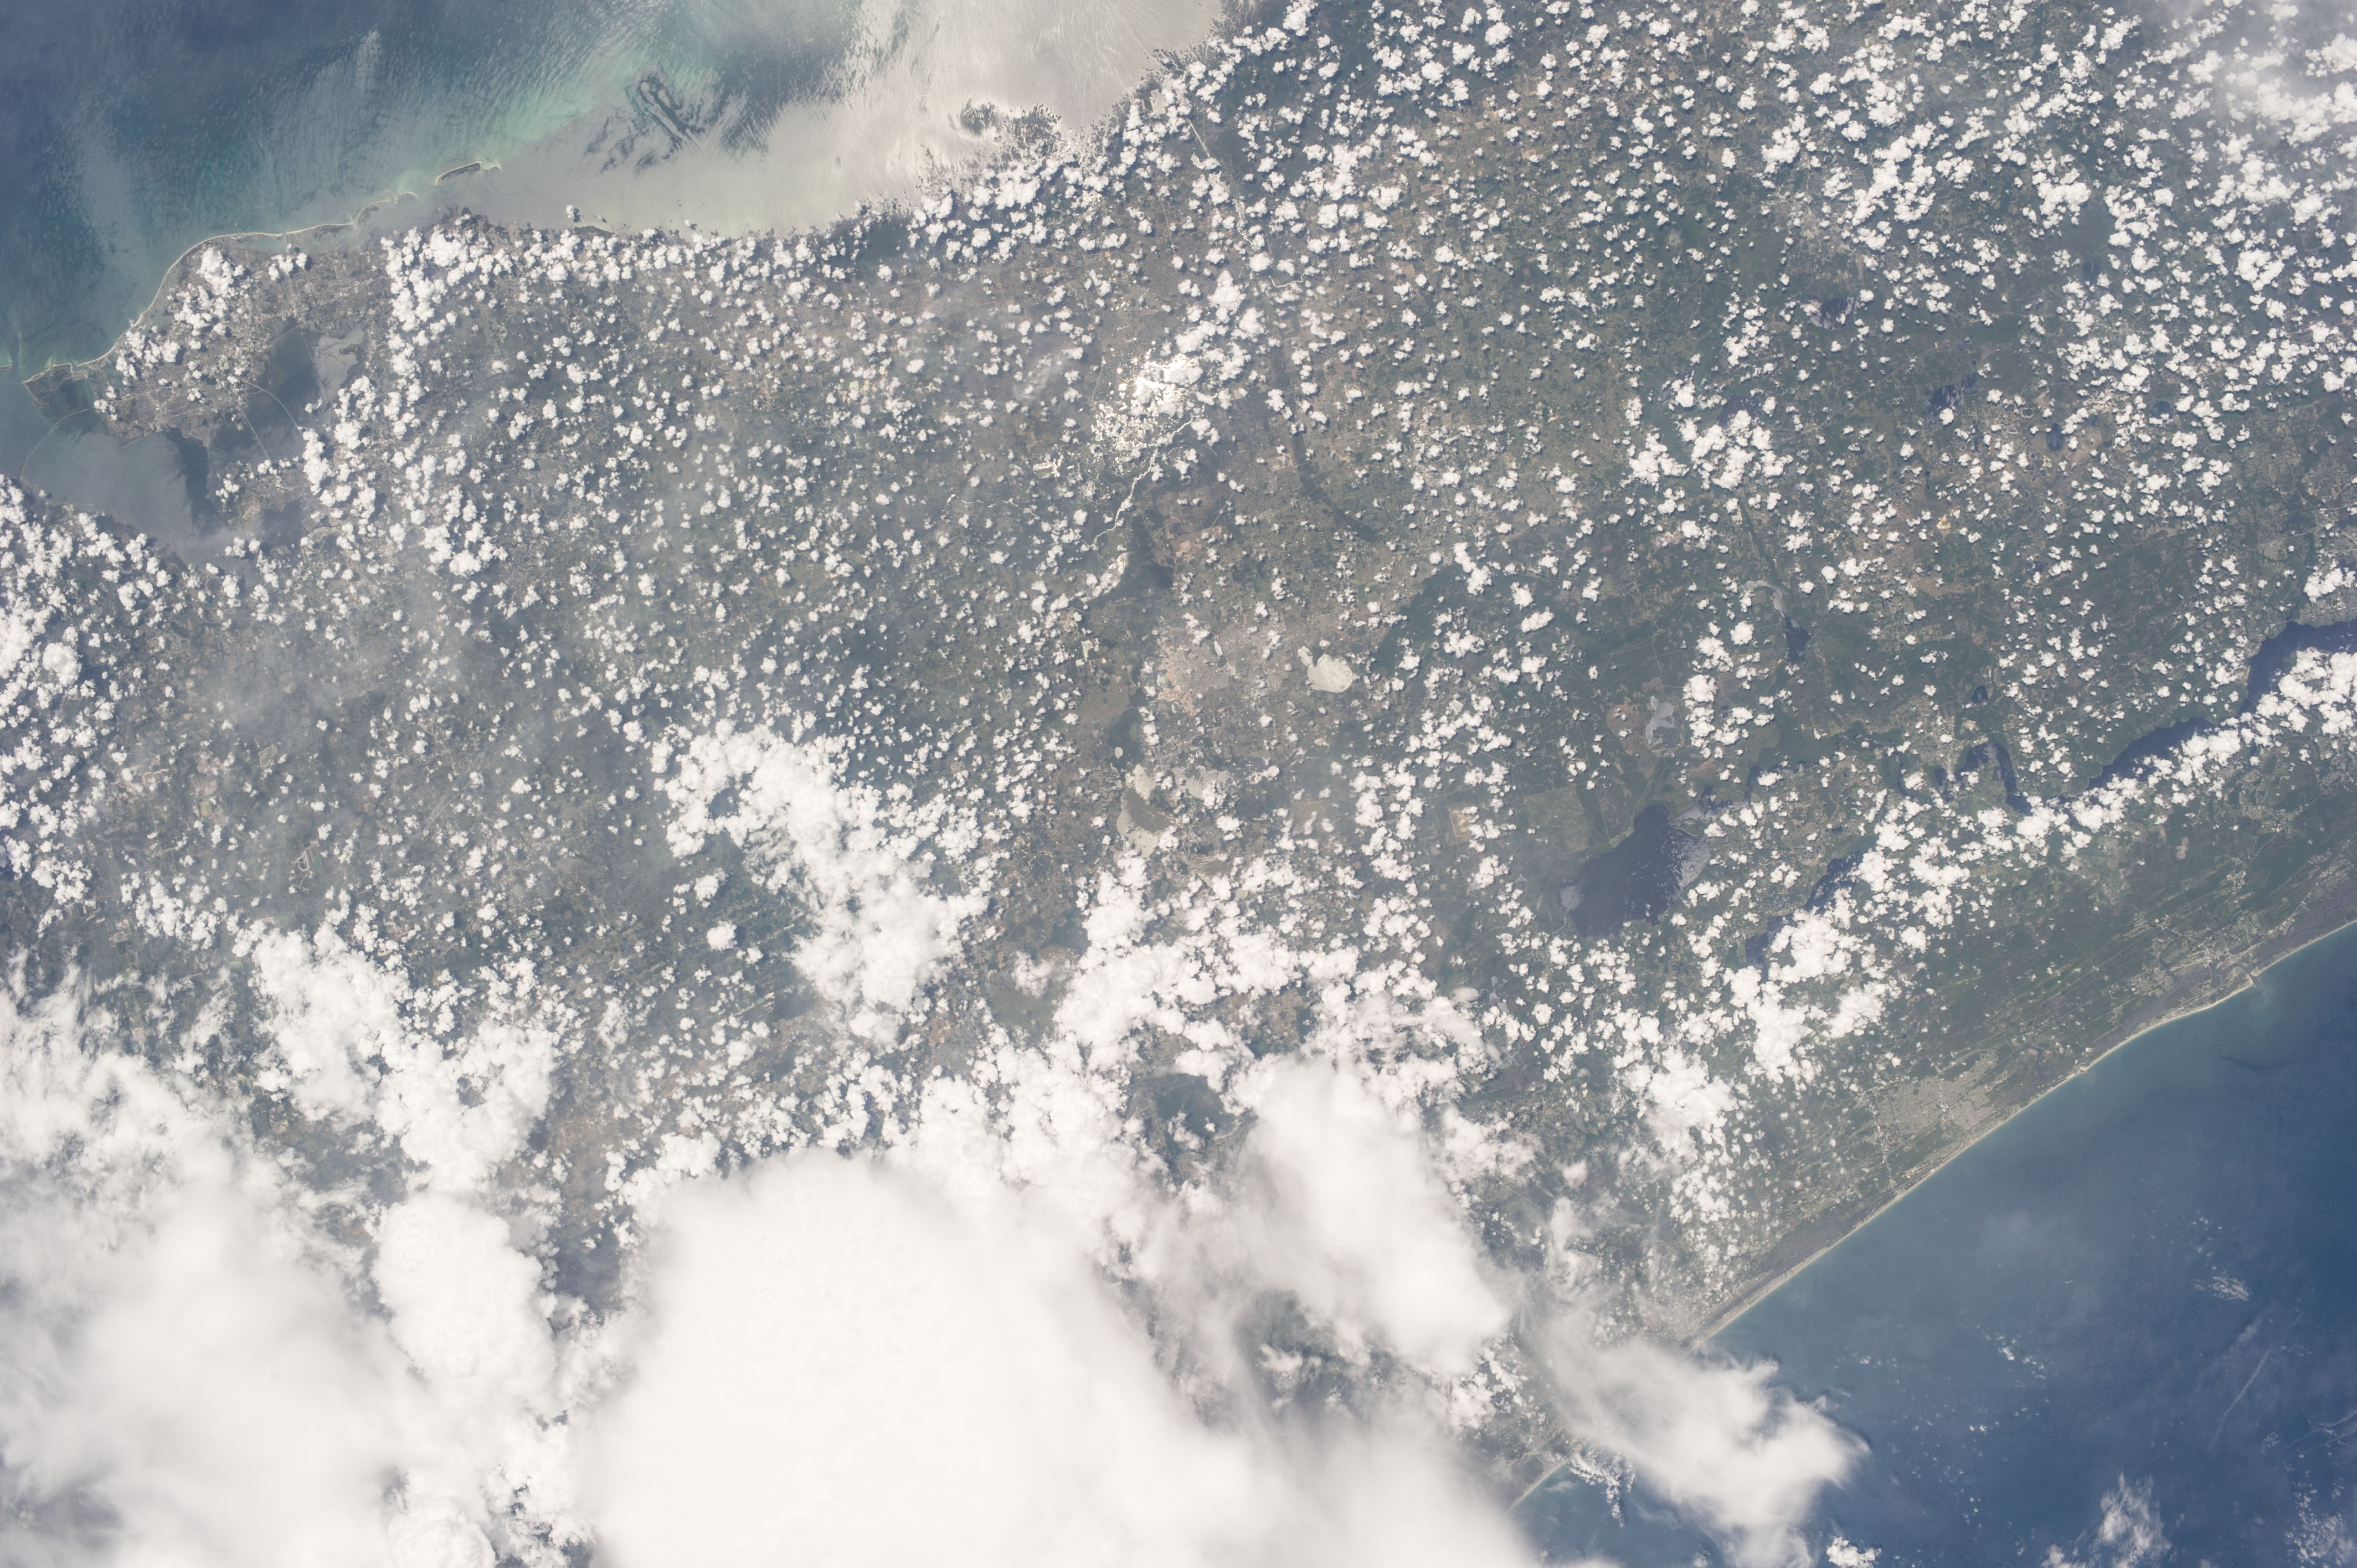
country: USA-FLORIDA
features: TAMPA, ORLANDO, GULF OF MEXICO, ATLANTIC OCEAN
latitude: 28.6
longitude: -82.1
